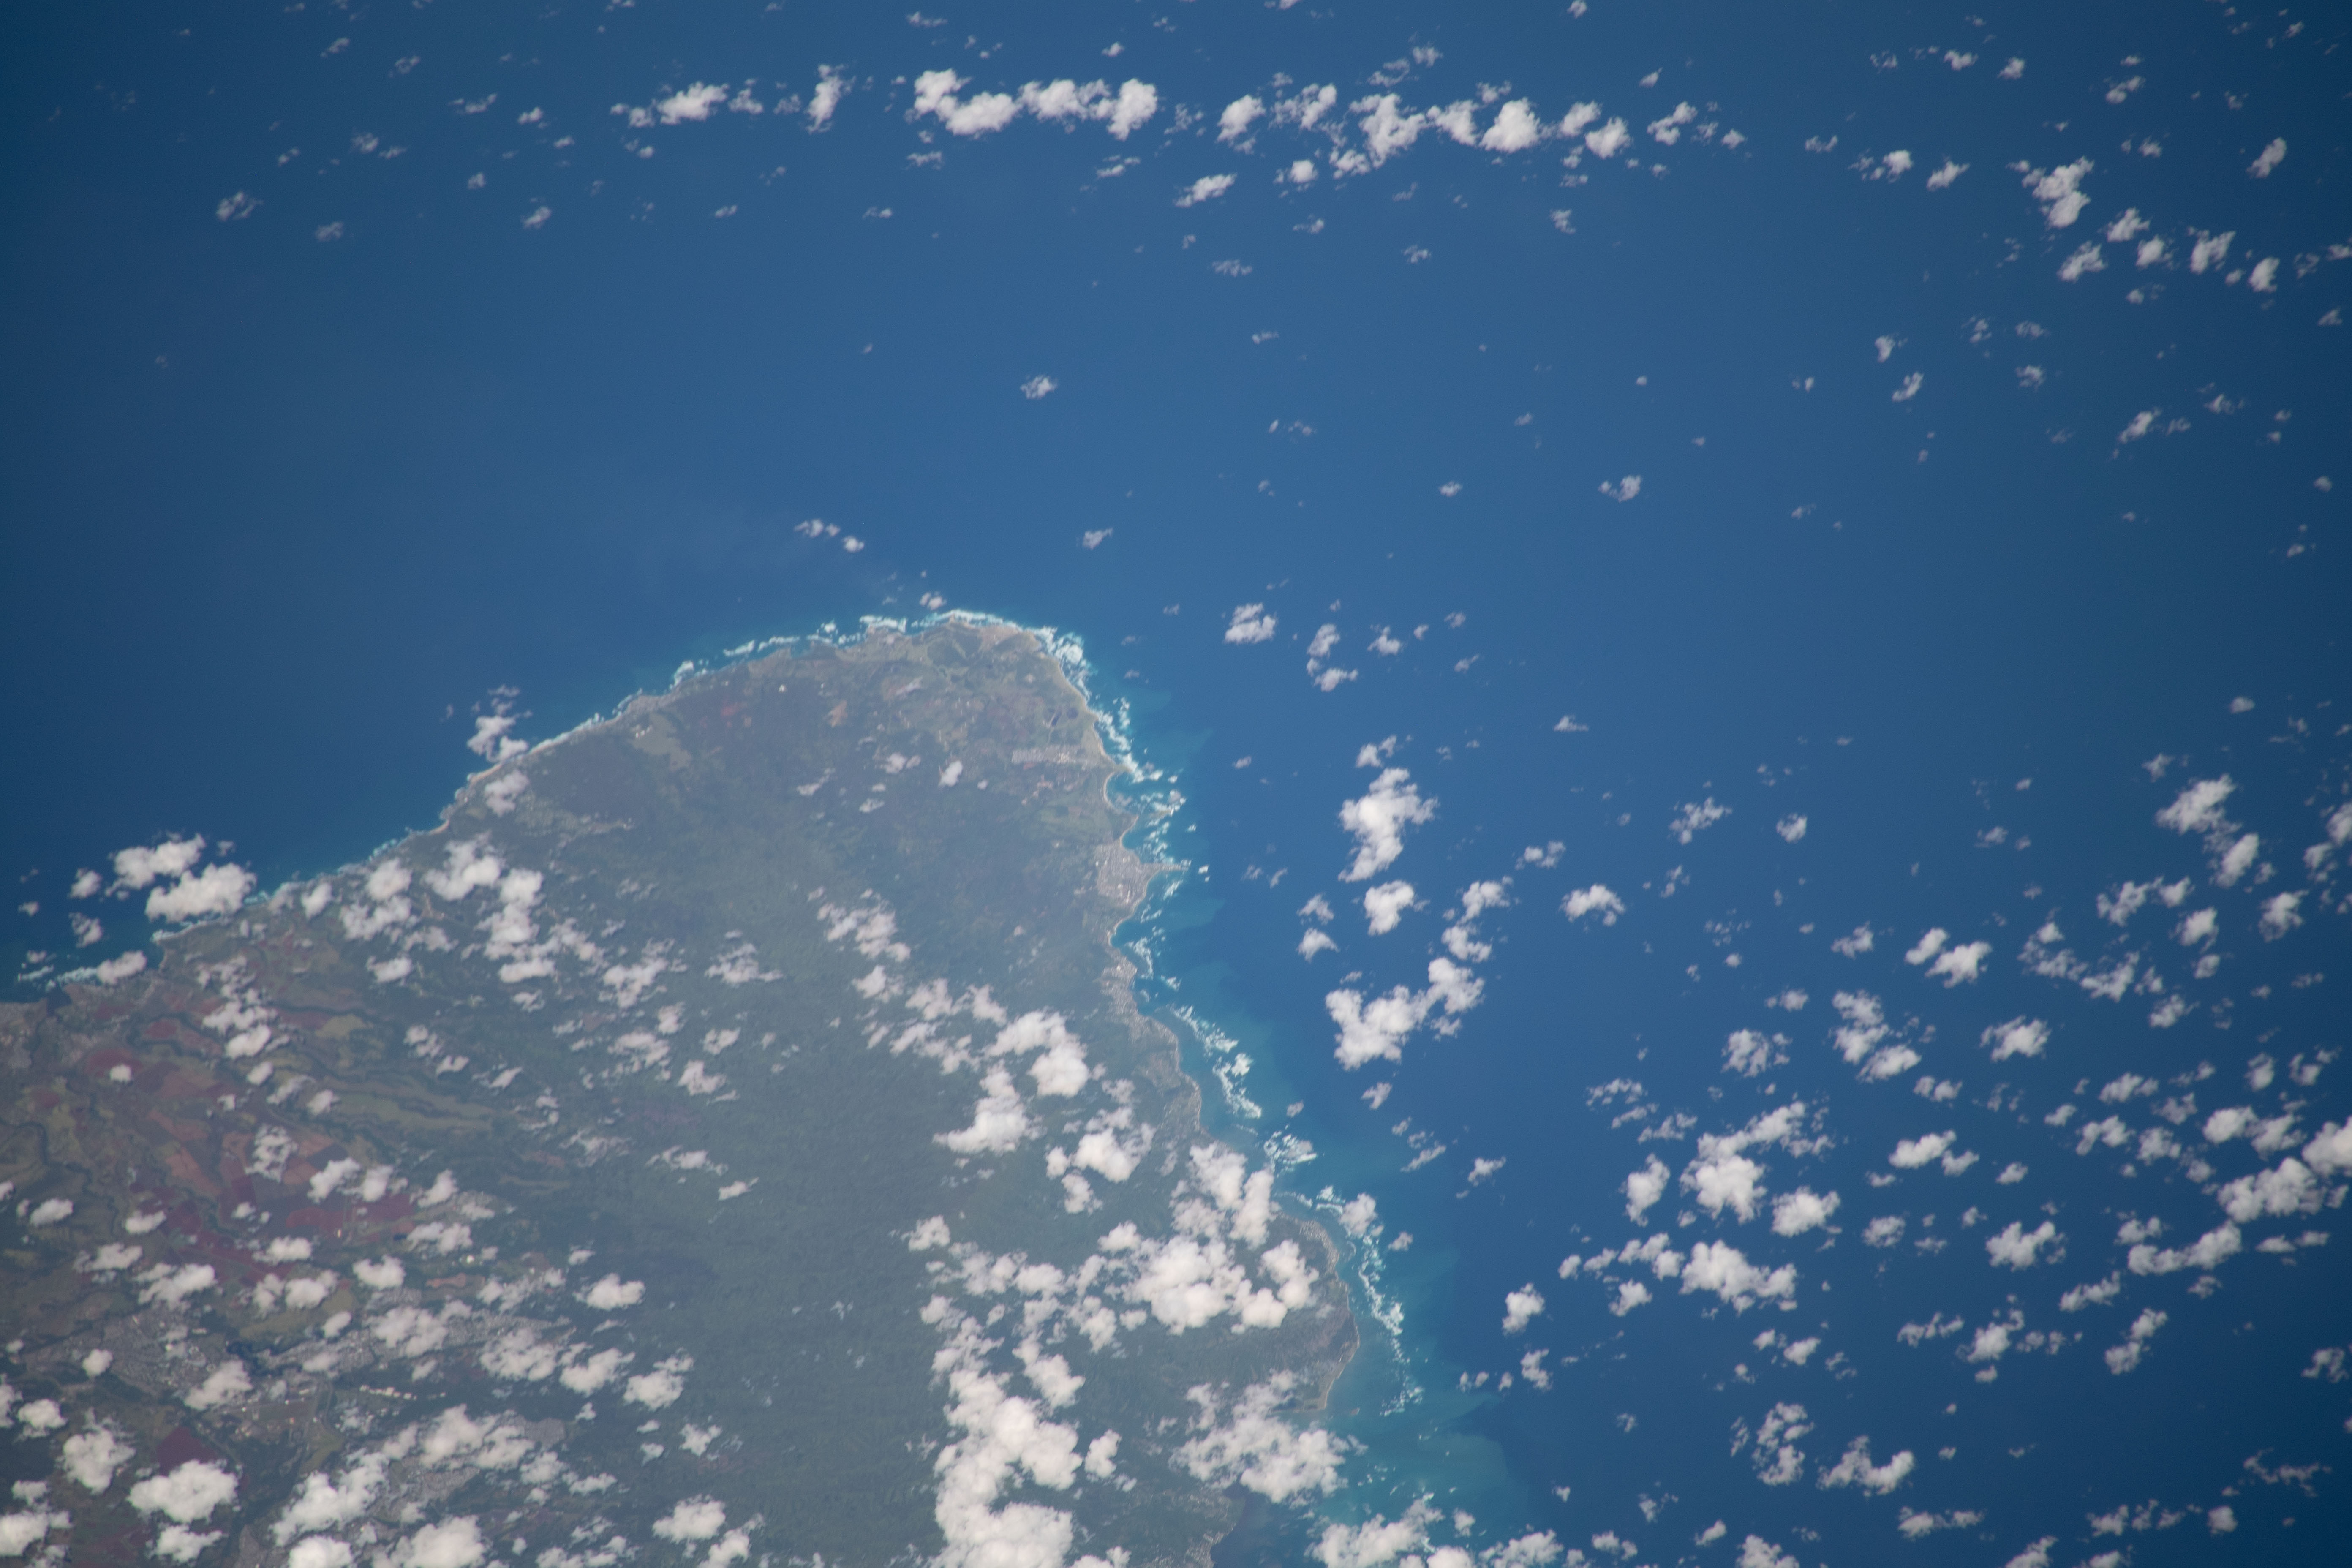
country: USA-HAWAII
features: LAIE, MALAEKAHANA STATE RECREATION AREA
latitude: 21.7
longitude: -157.9
